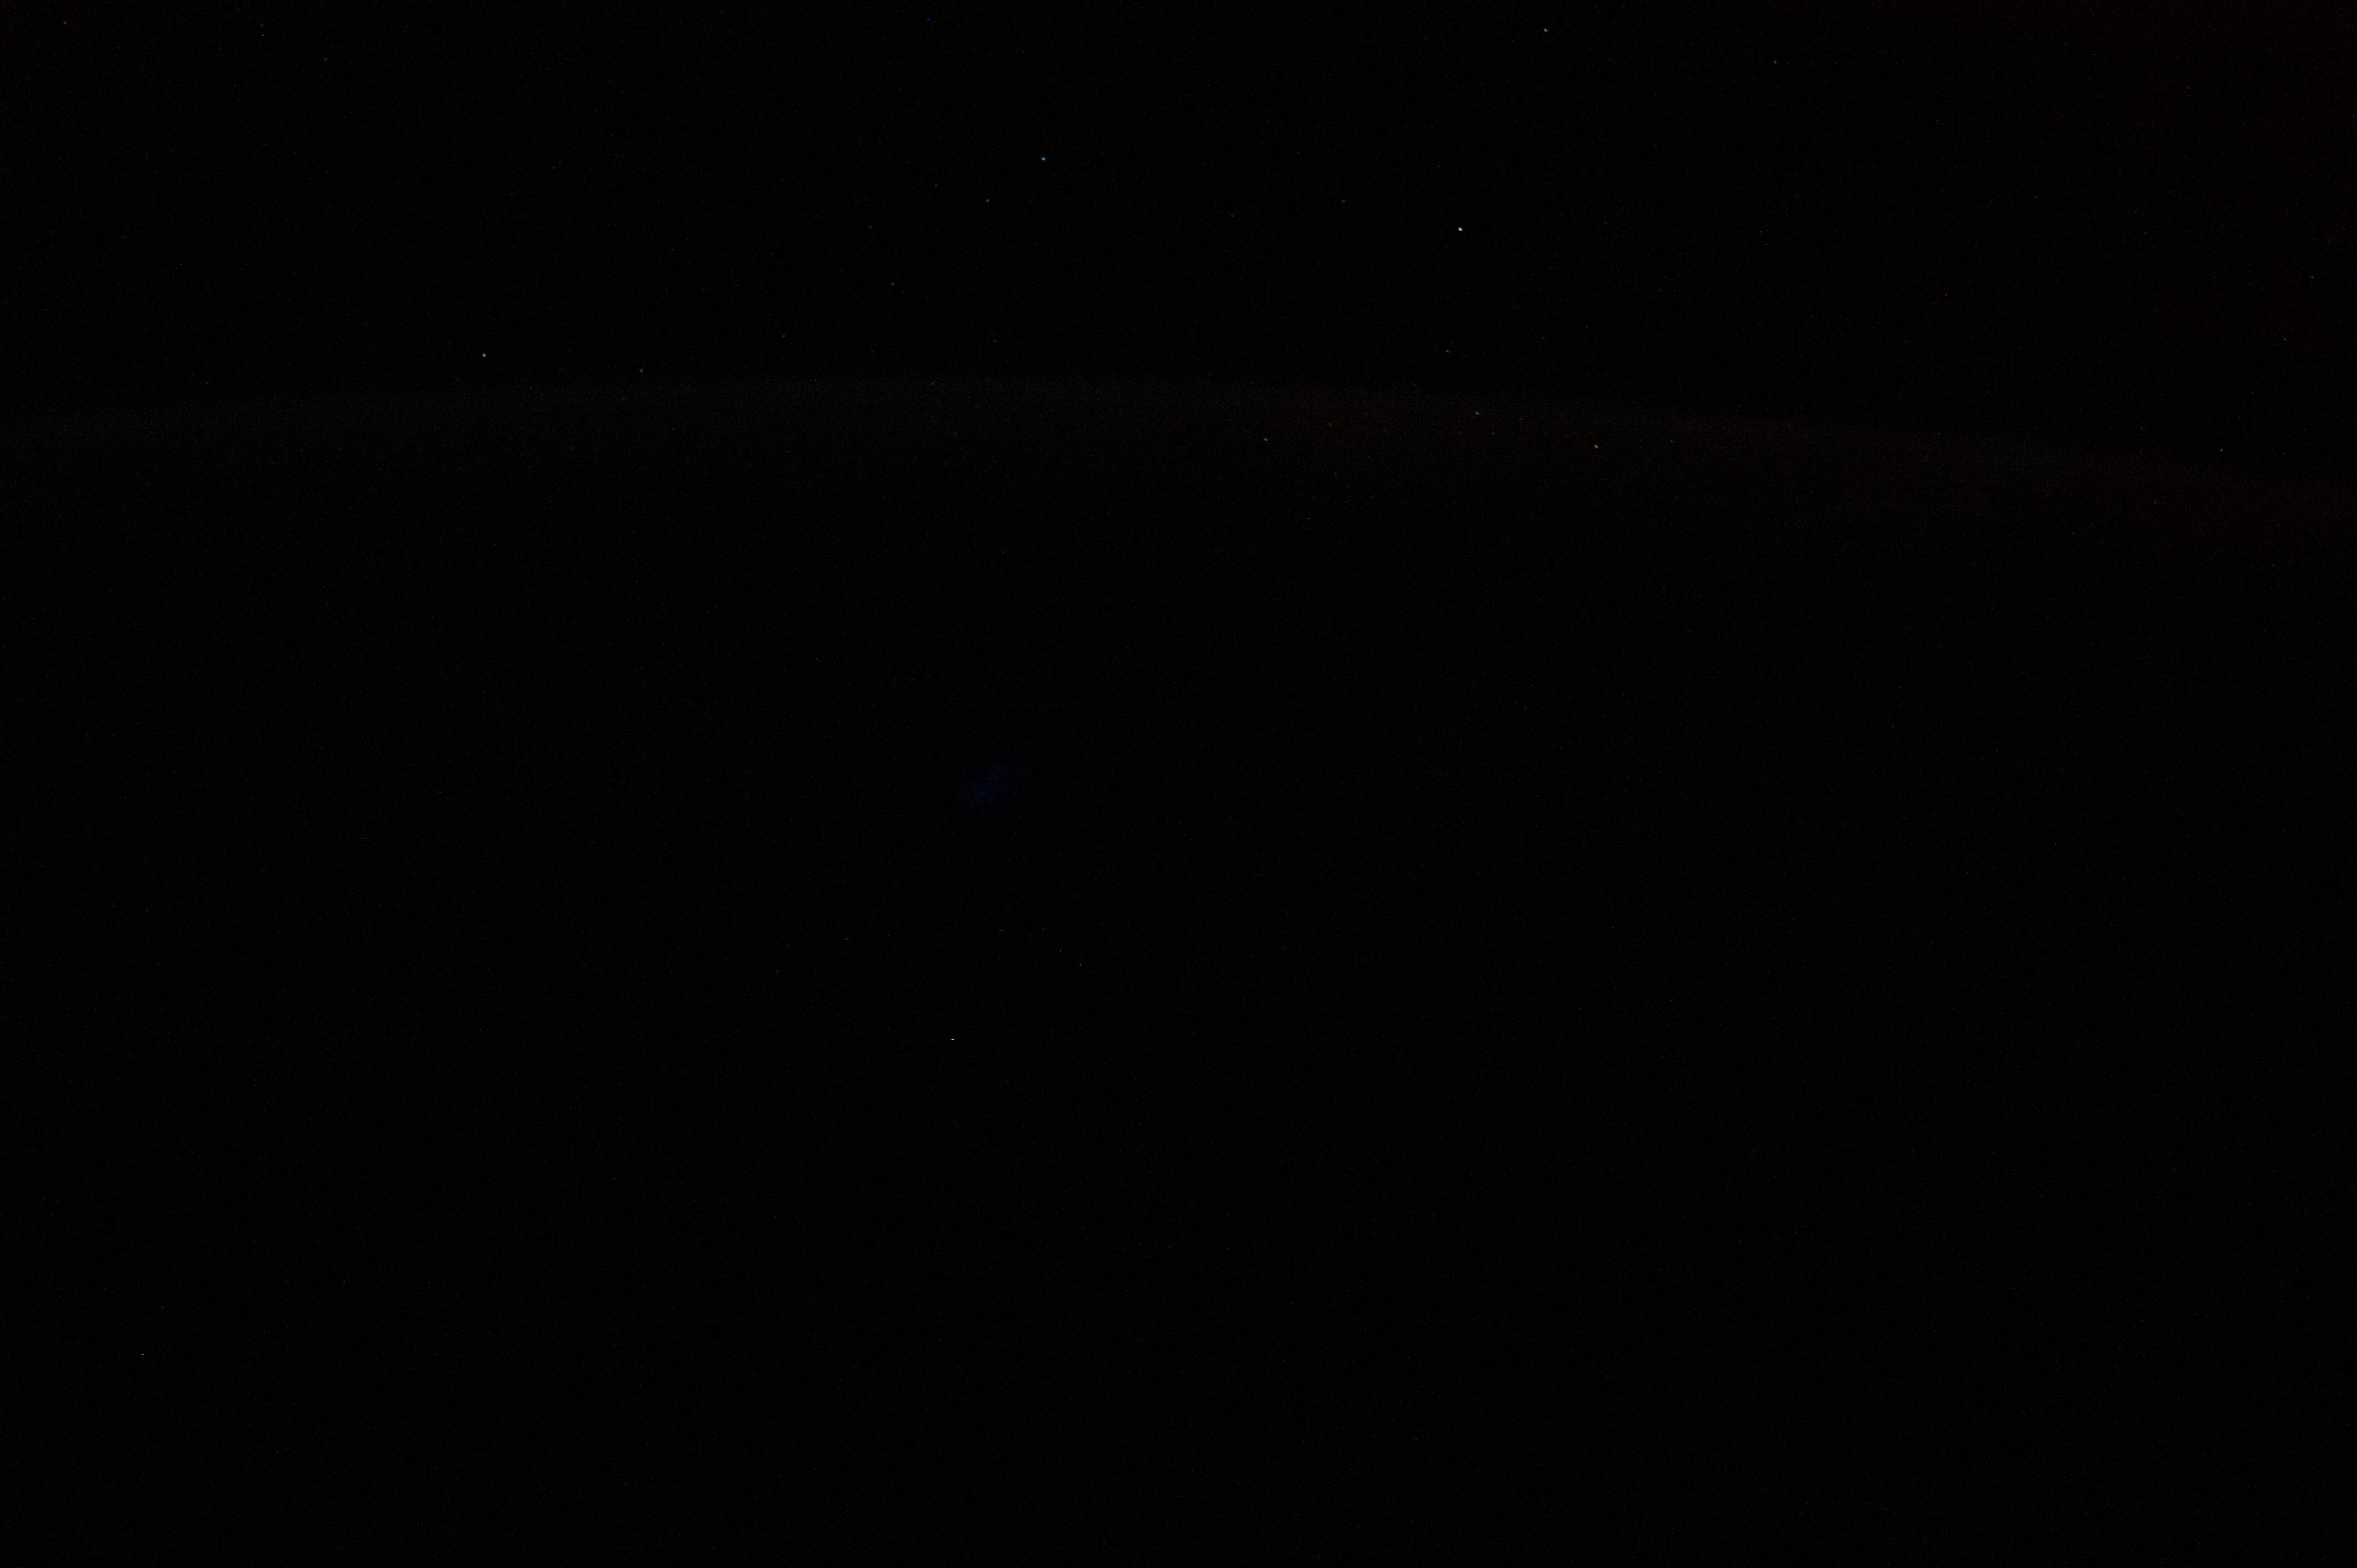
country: PACIFIC OCEAN
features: PAN-ATMOSPHERIC LIMB, STARS, AIRGLOW, DARK
